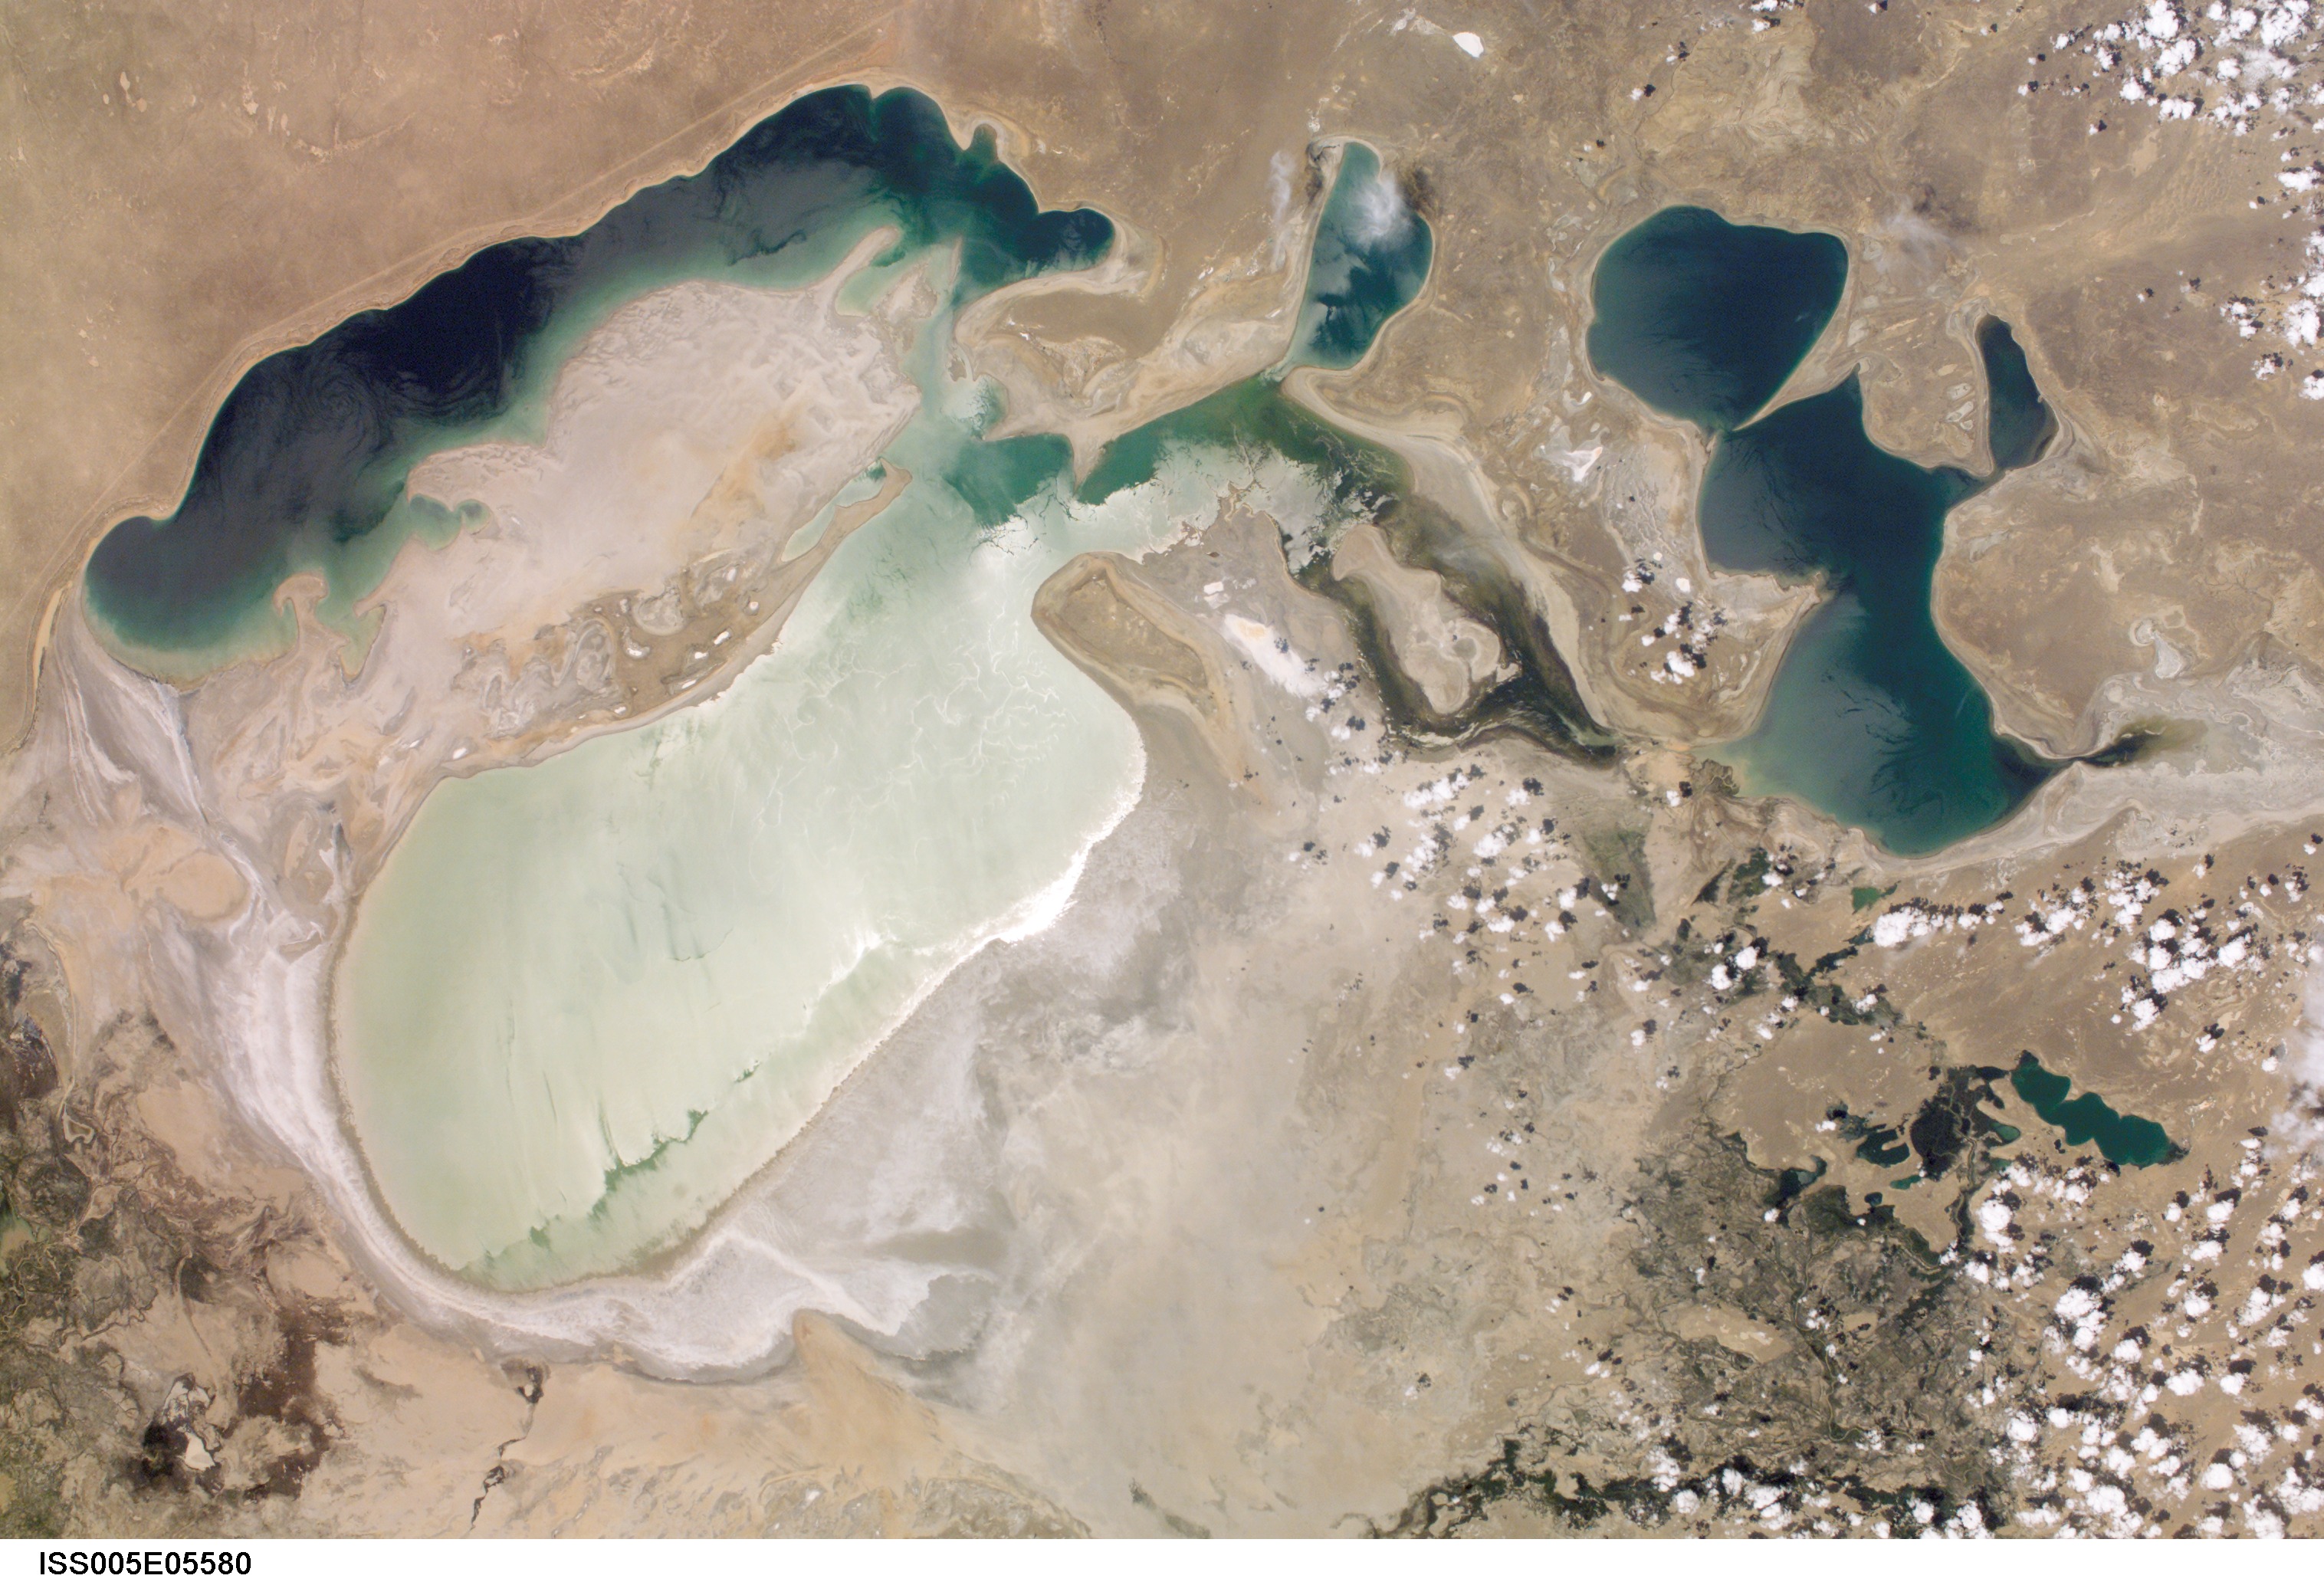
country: KAZAKHSTAN
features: ARAL SEA
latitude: 45.5
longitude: 60.0
